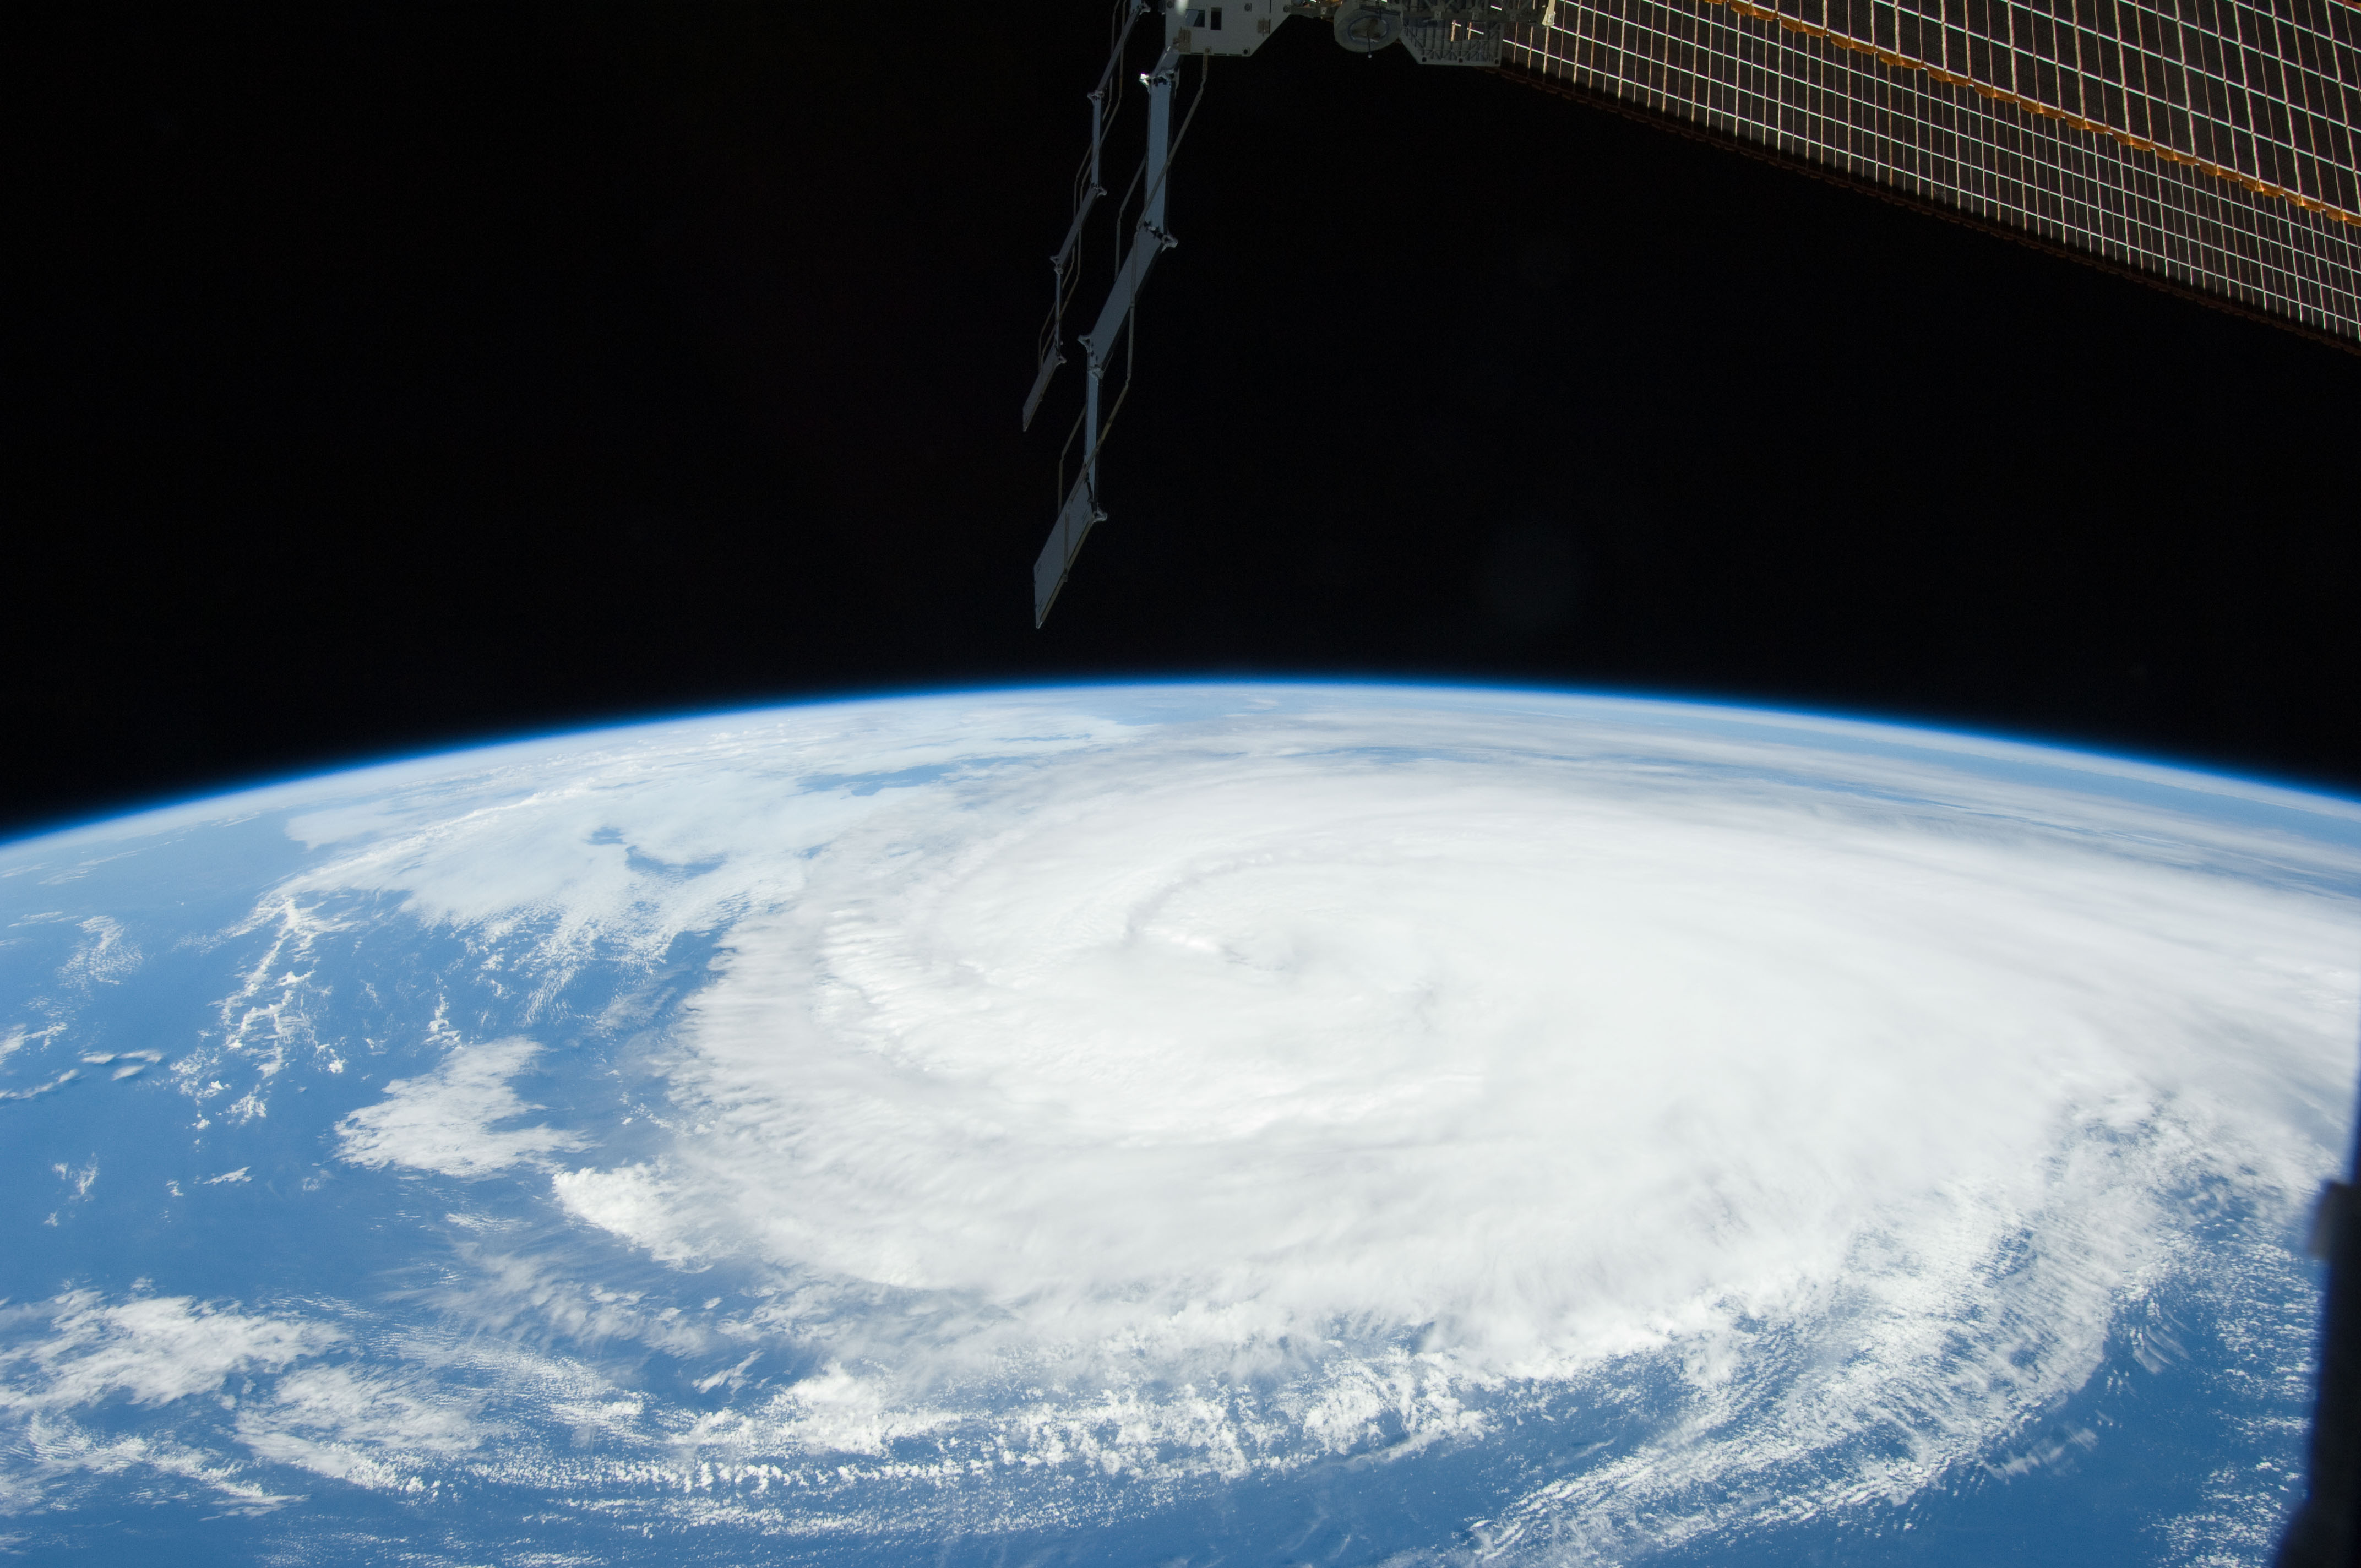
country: ATLANTIC OCEAN
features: PAN-HURRICANE KATIA, STORM BANDS, ISS
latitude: 39.5
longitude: -66.0
